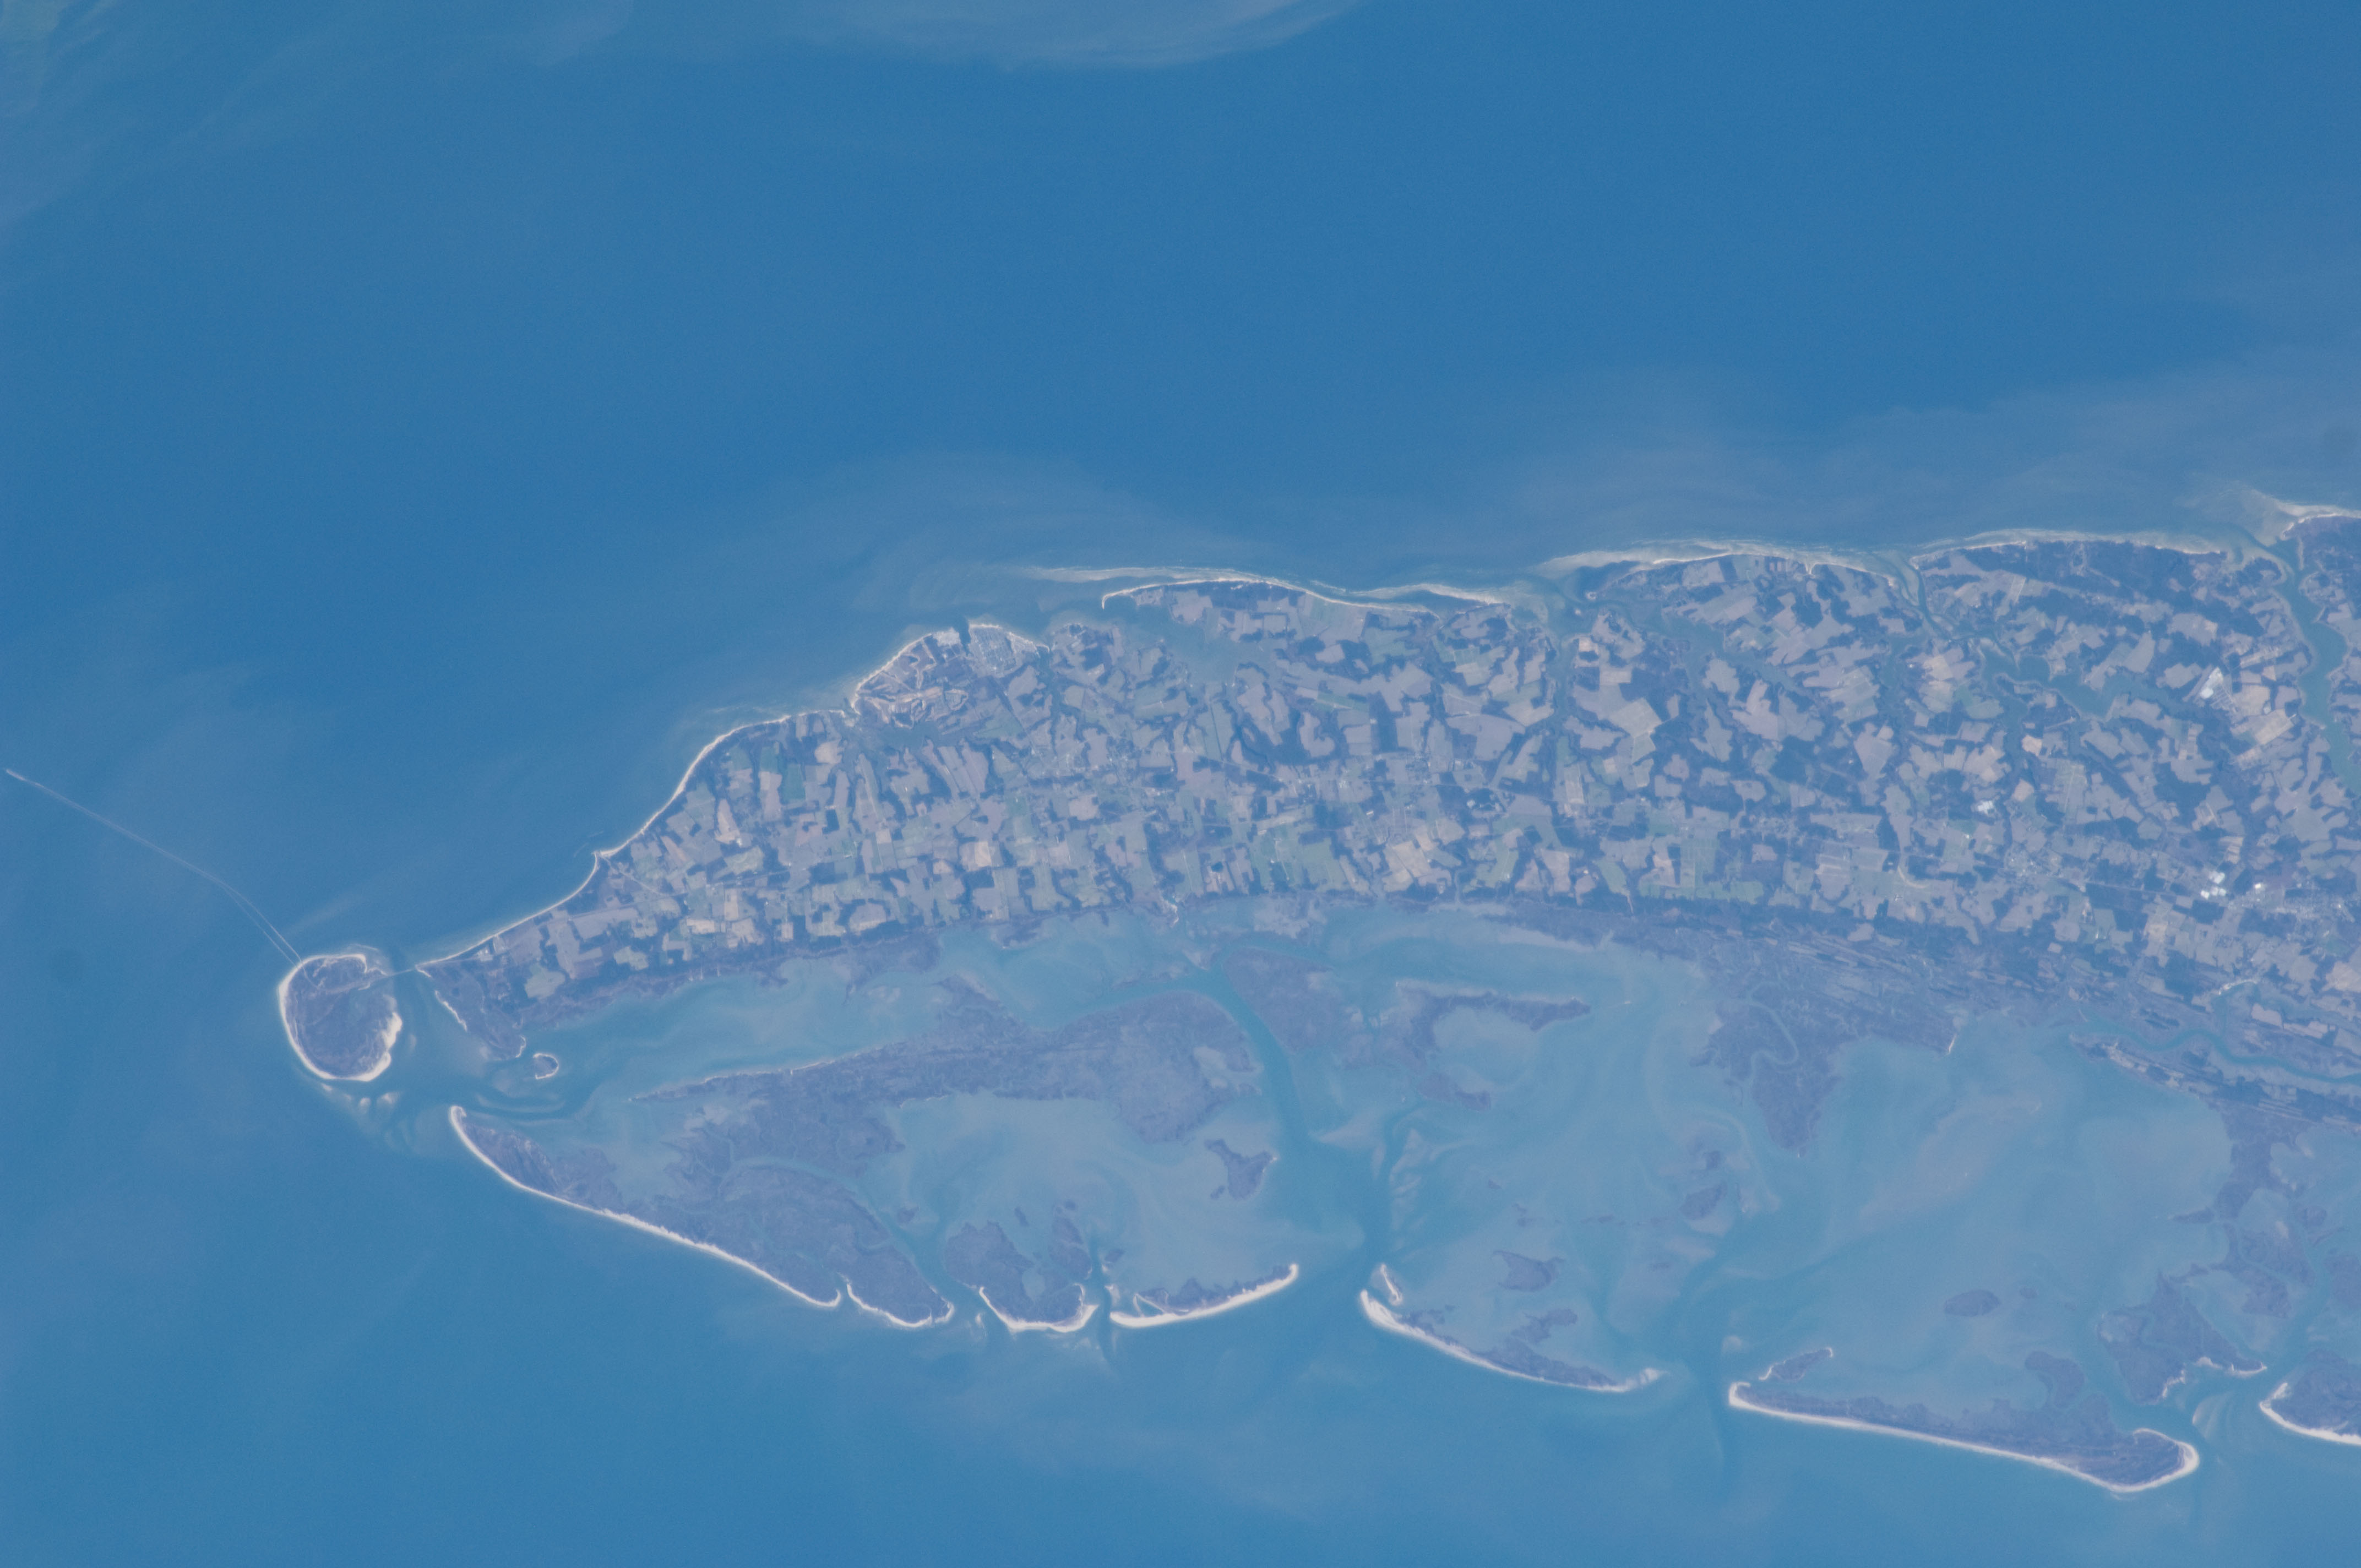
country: USA-VIRGINIA
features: CAPE CHARLES, EXMORE
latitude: 37.4
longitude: -75.9
